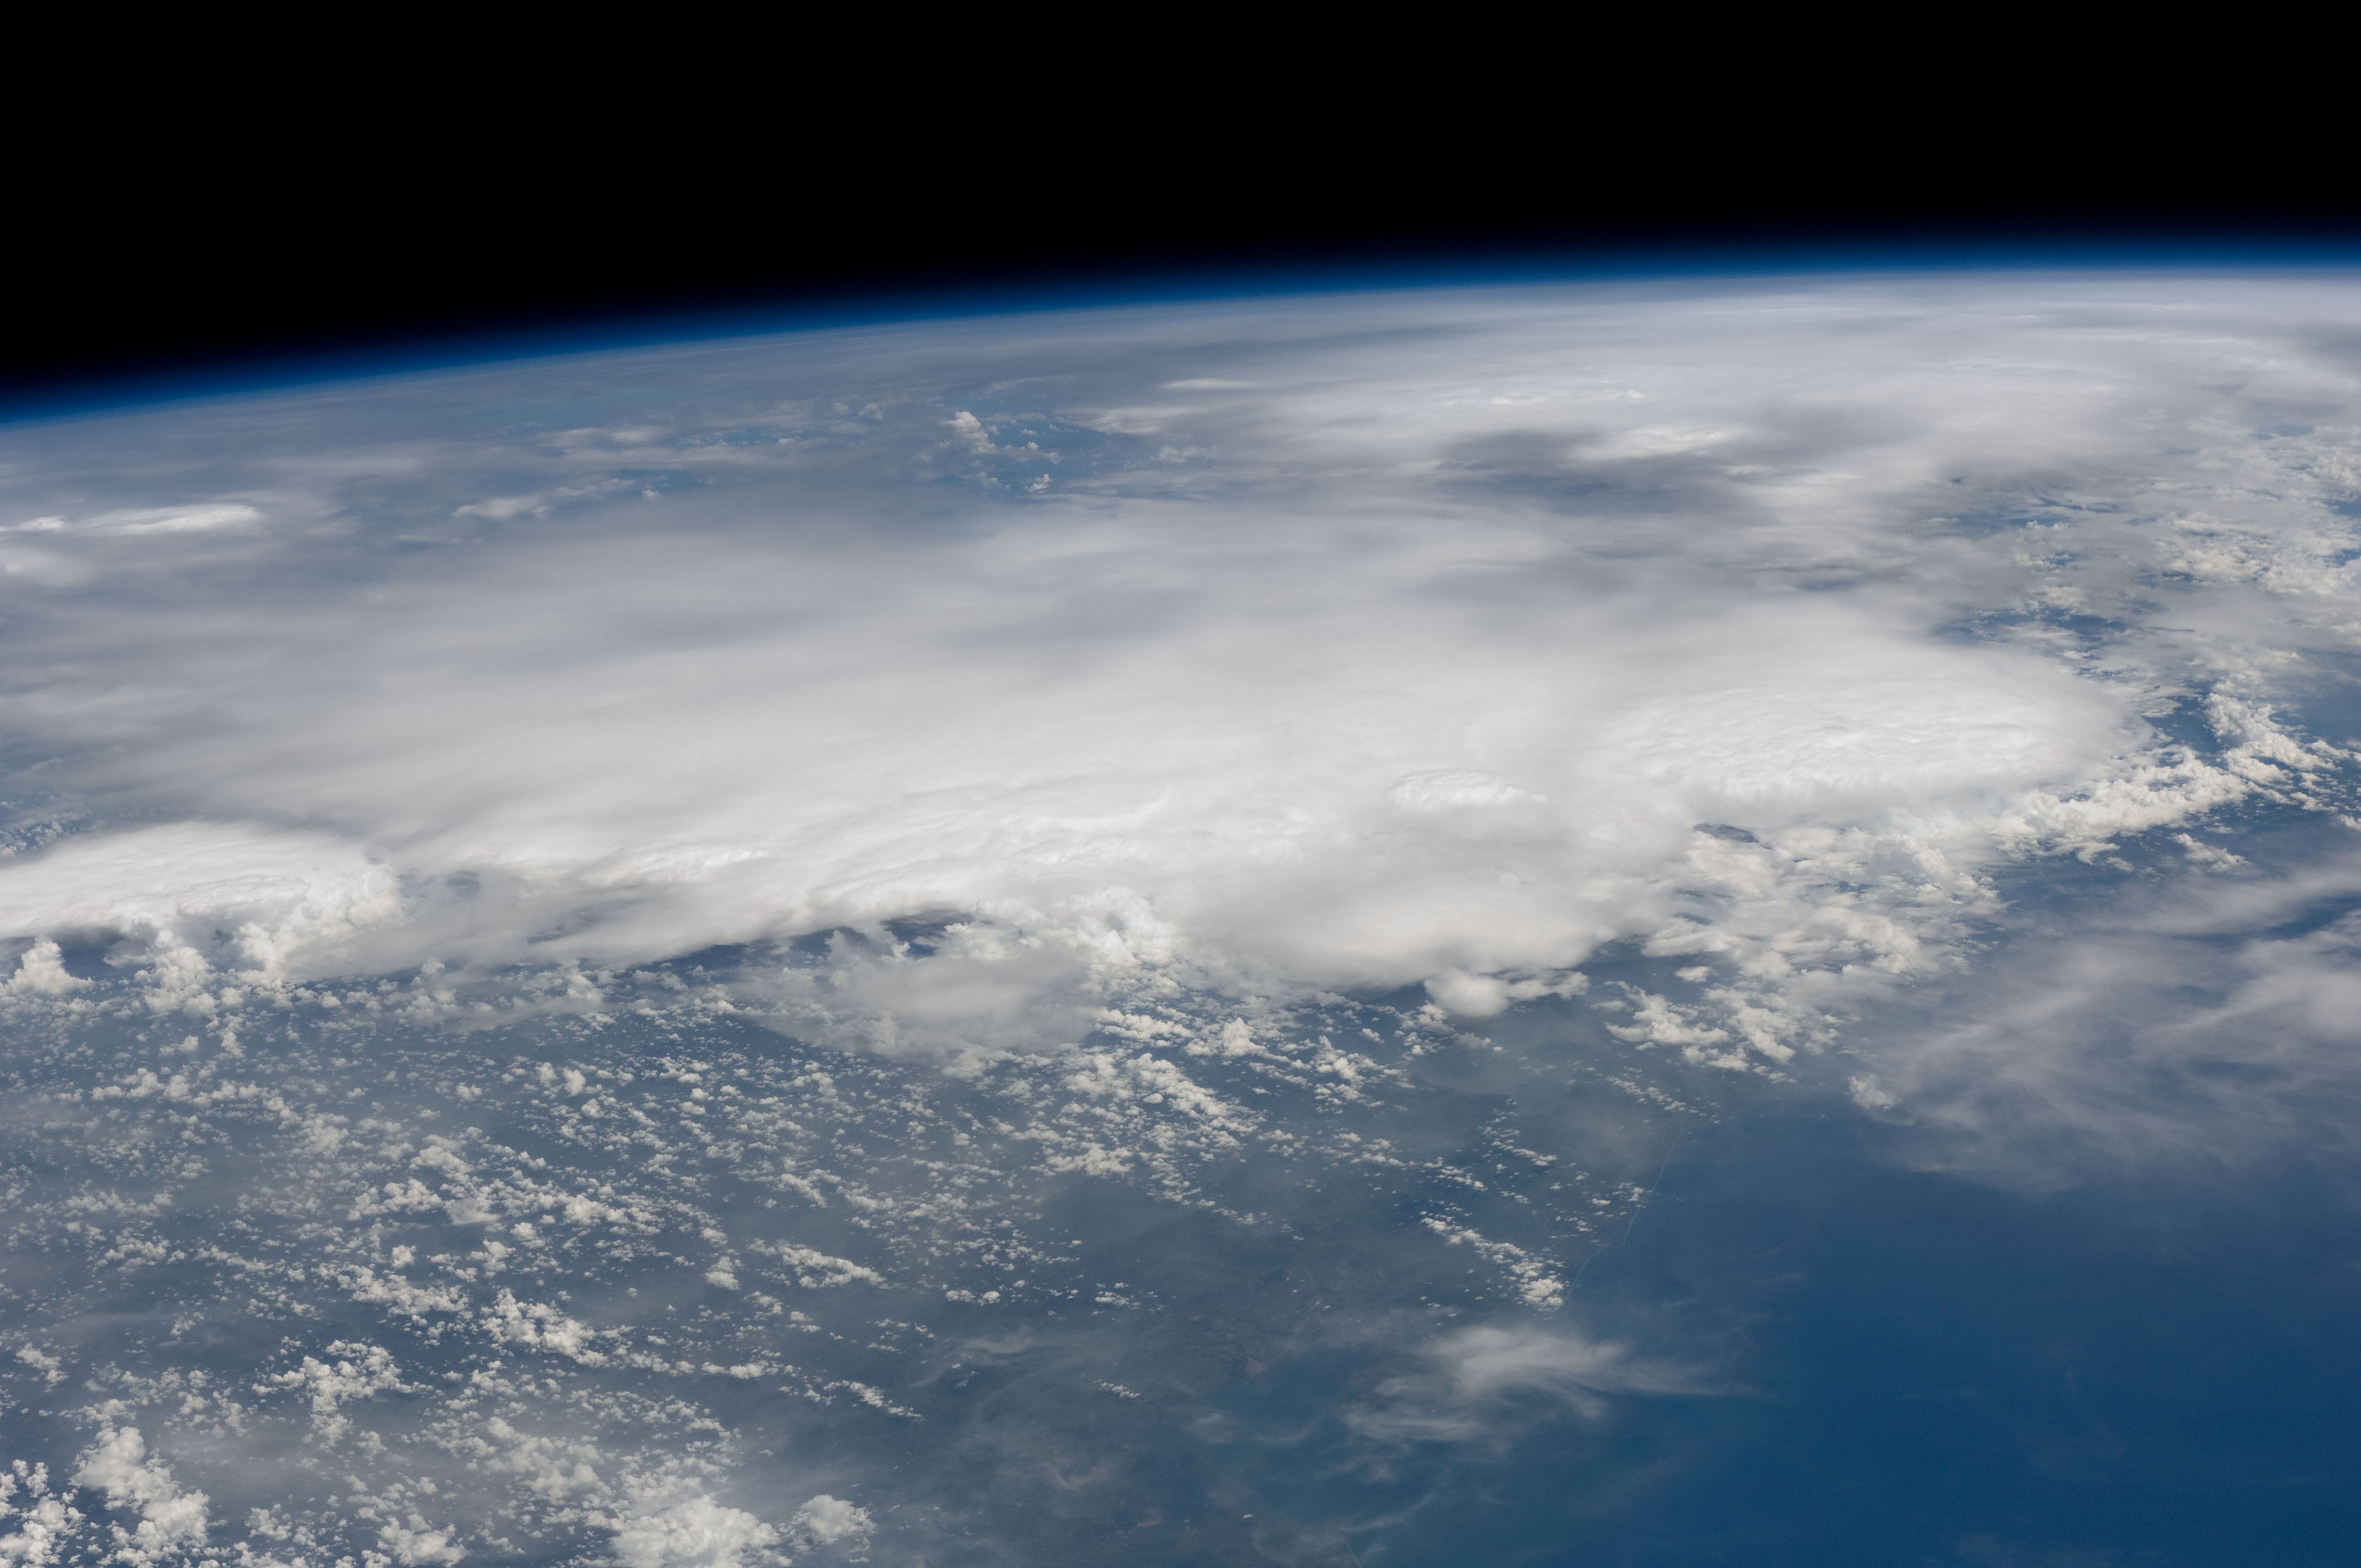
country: NICARAGUA
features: PAN- G. OF MEXICO, SEDIMENT, THUNDERSTORMS
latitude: 13.0
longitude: -85.5
